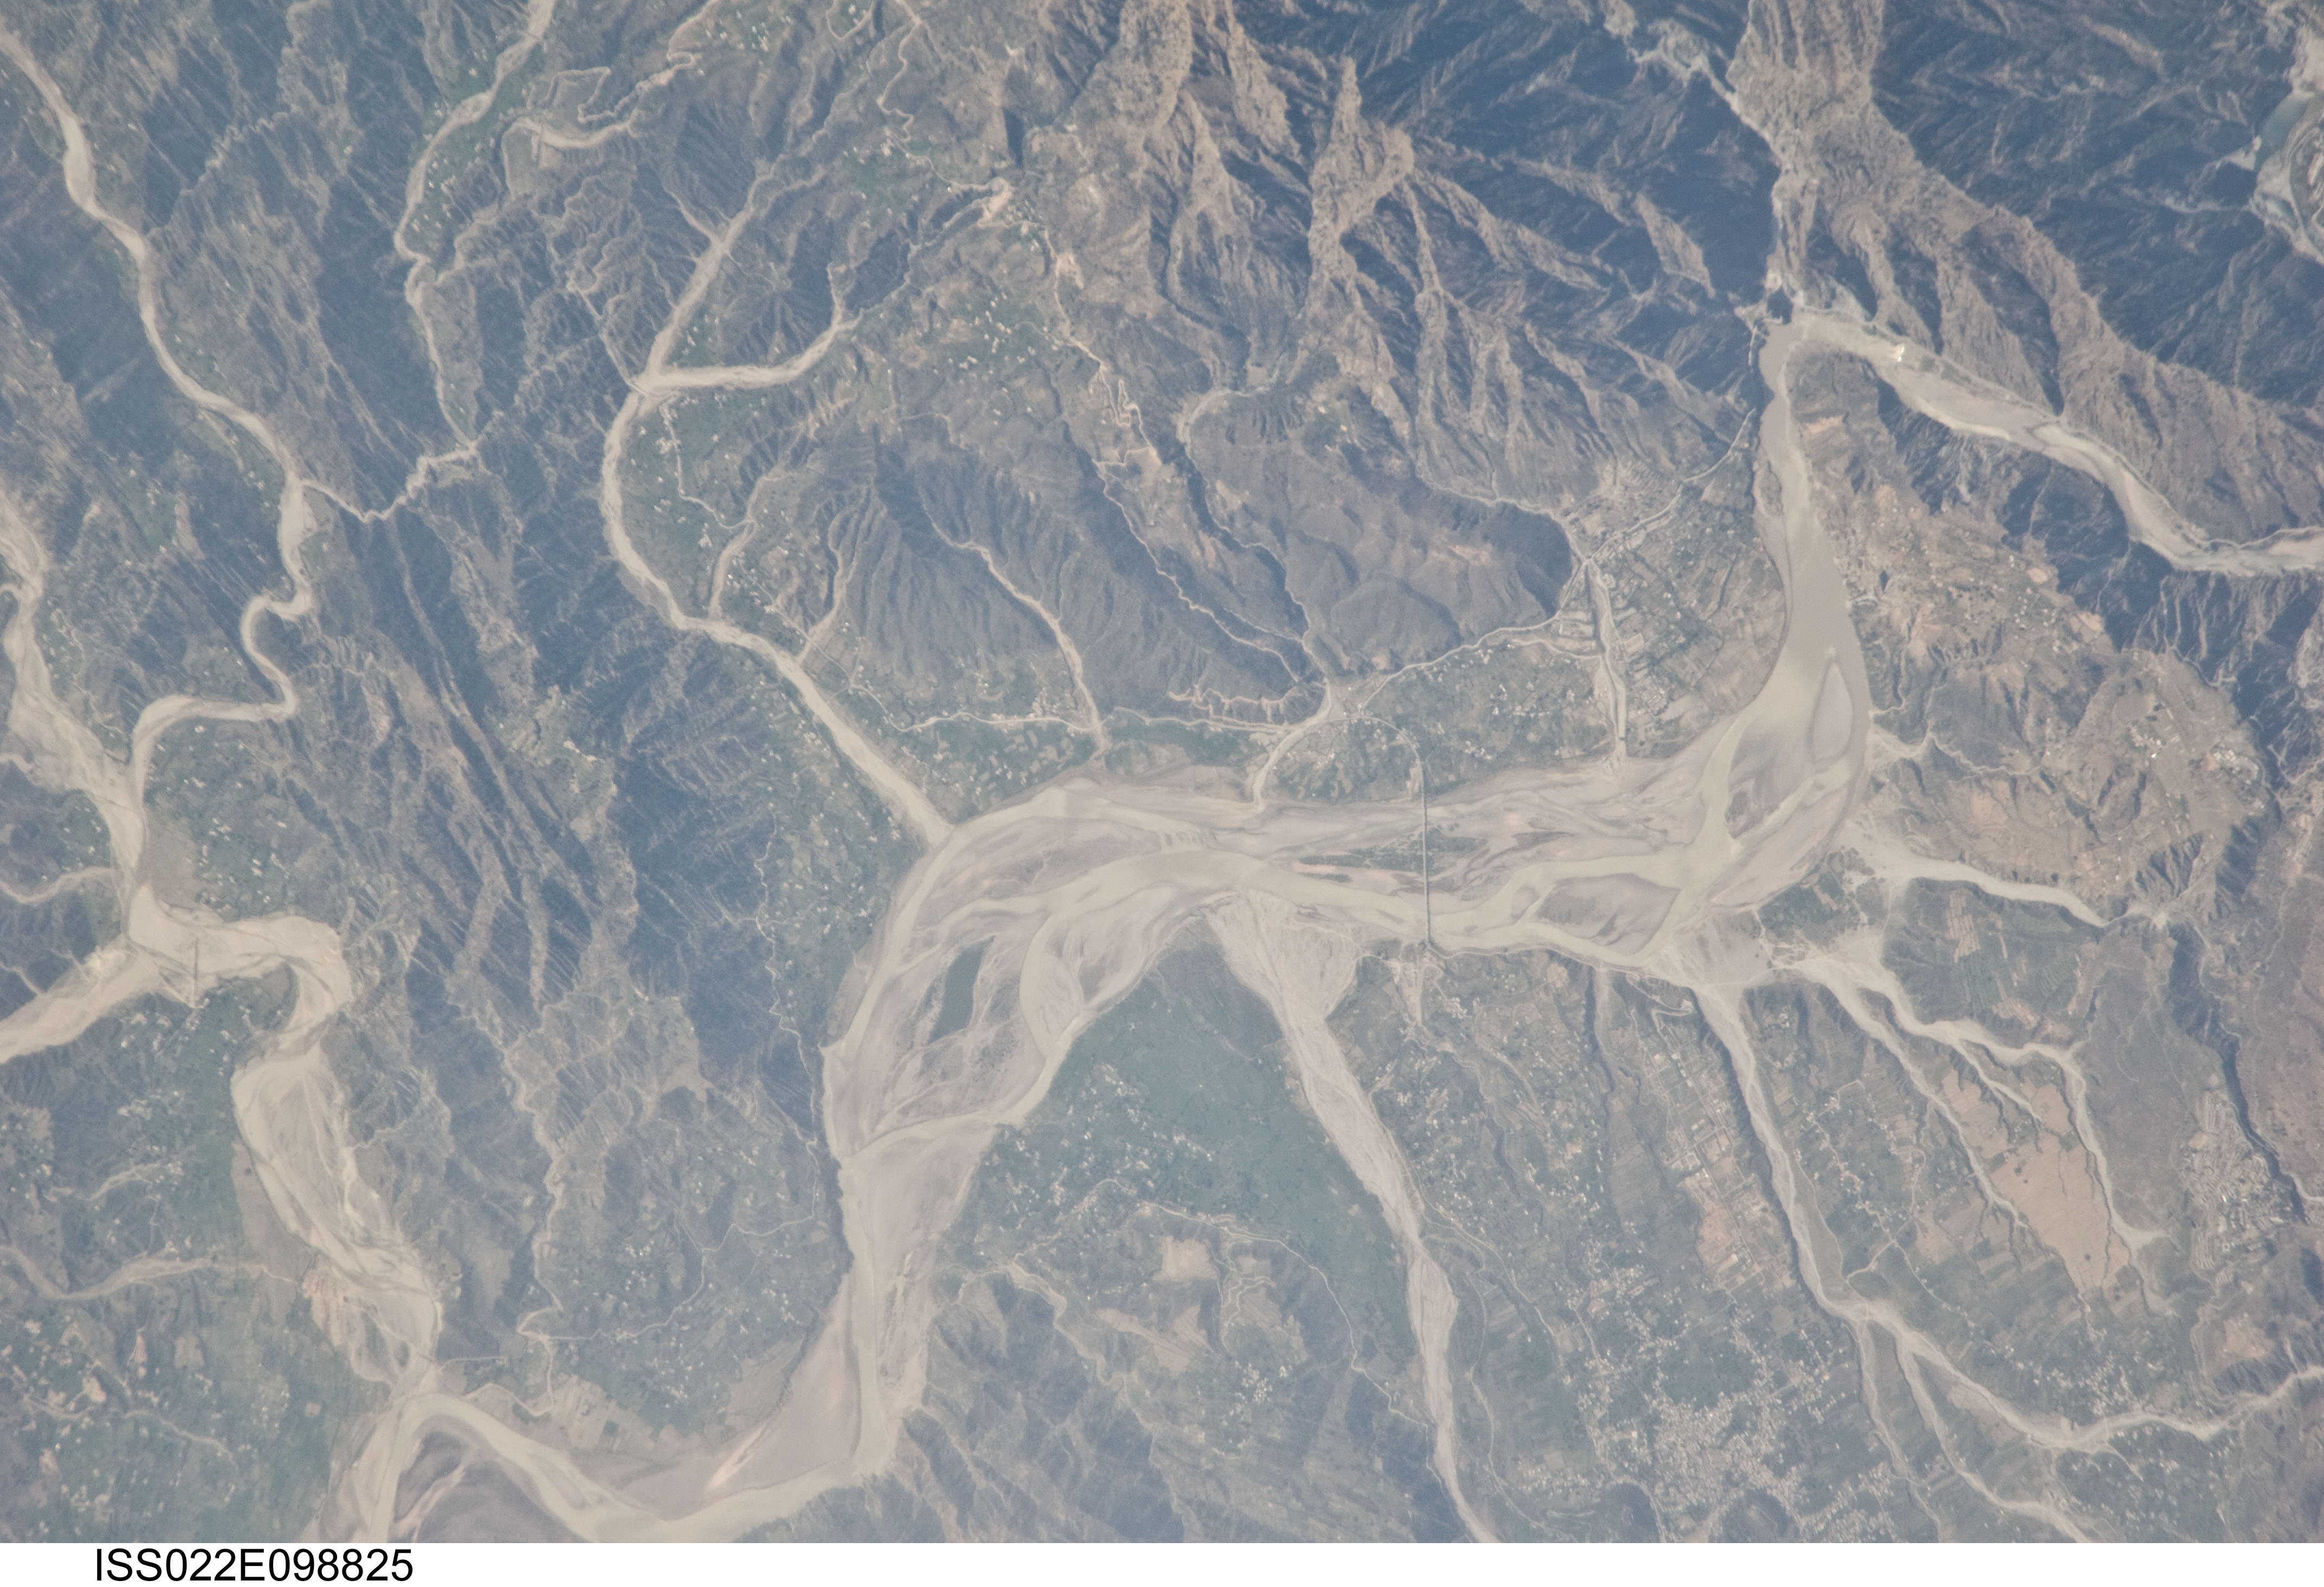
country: INDIA
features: CHENAB RIVER, RIASI, BRIDGE, MTS.
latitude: 33.1
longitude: 74.8
